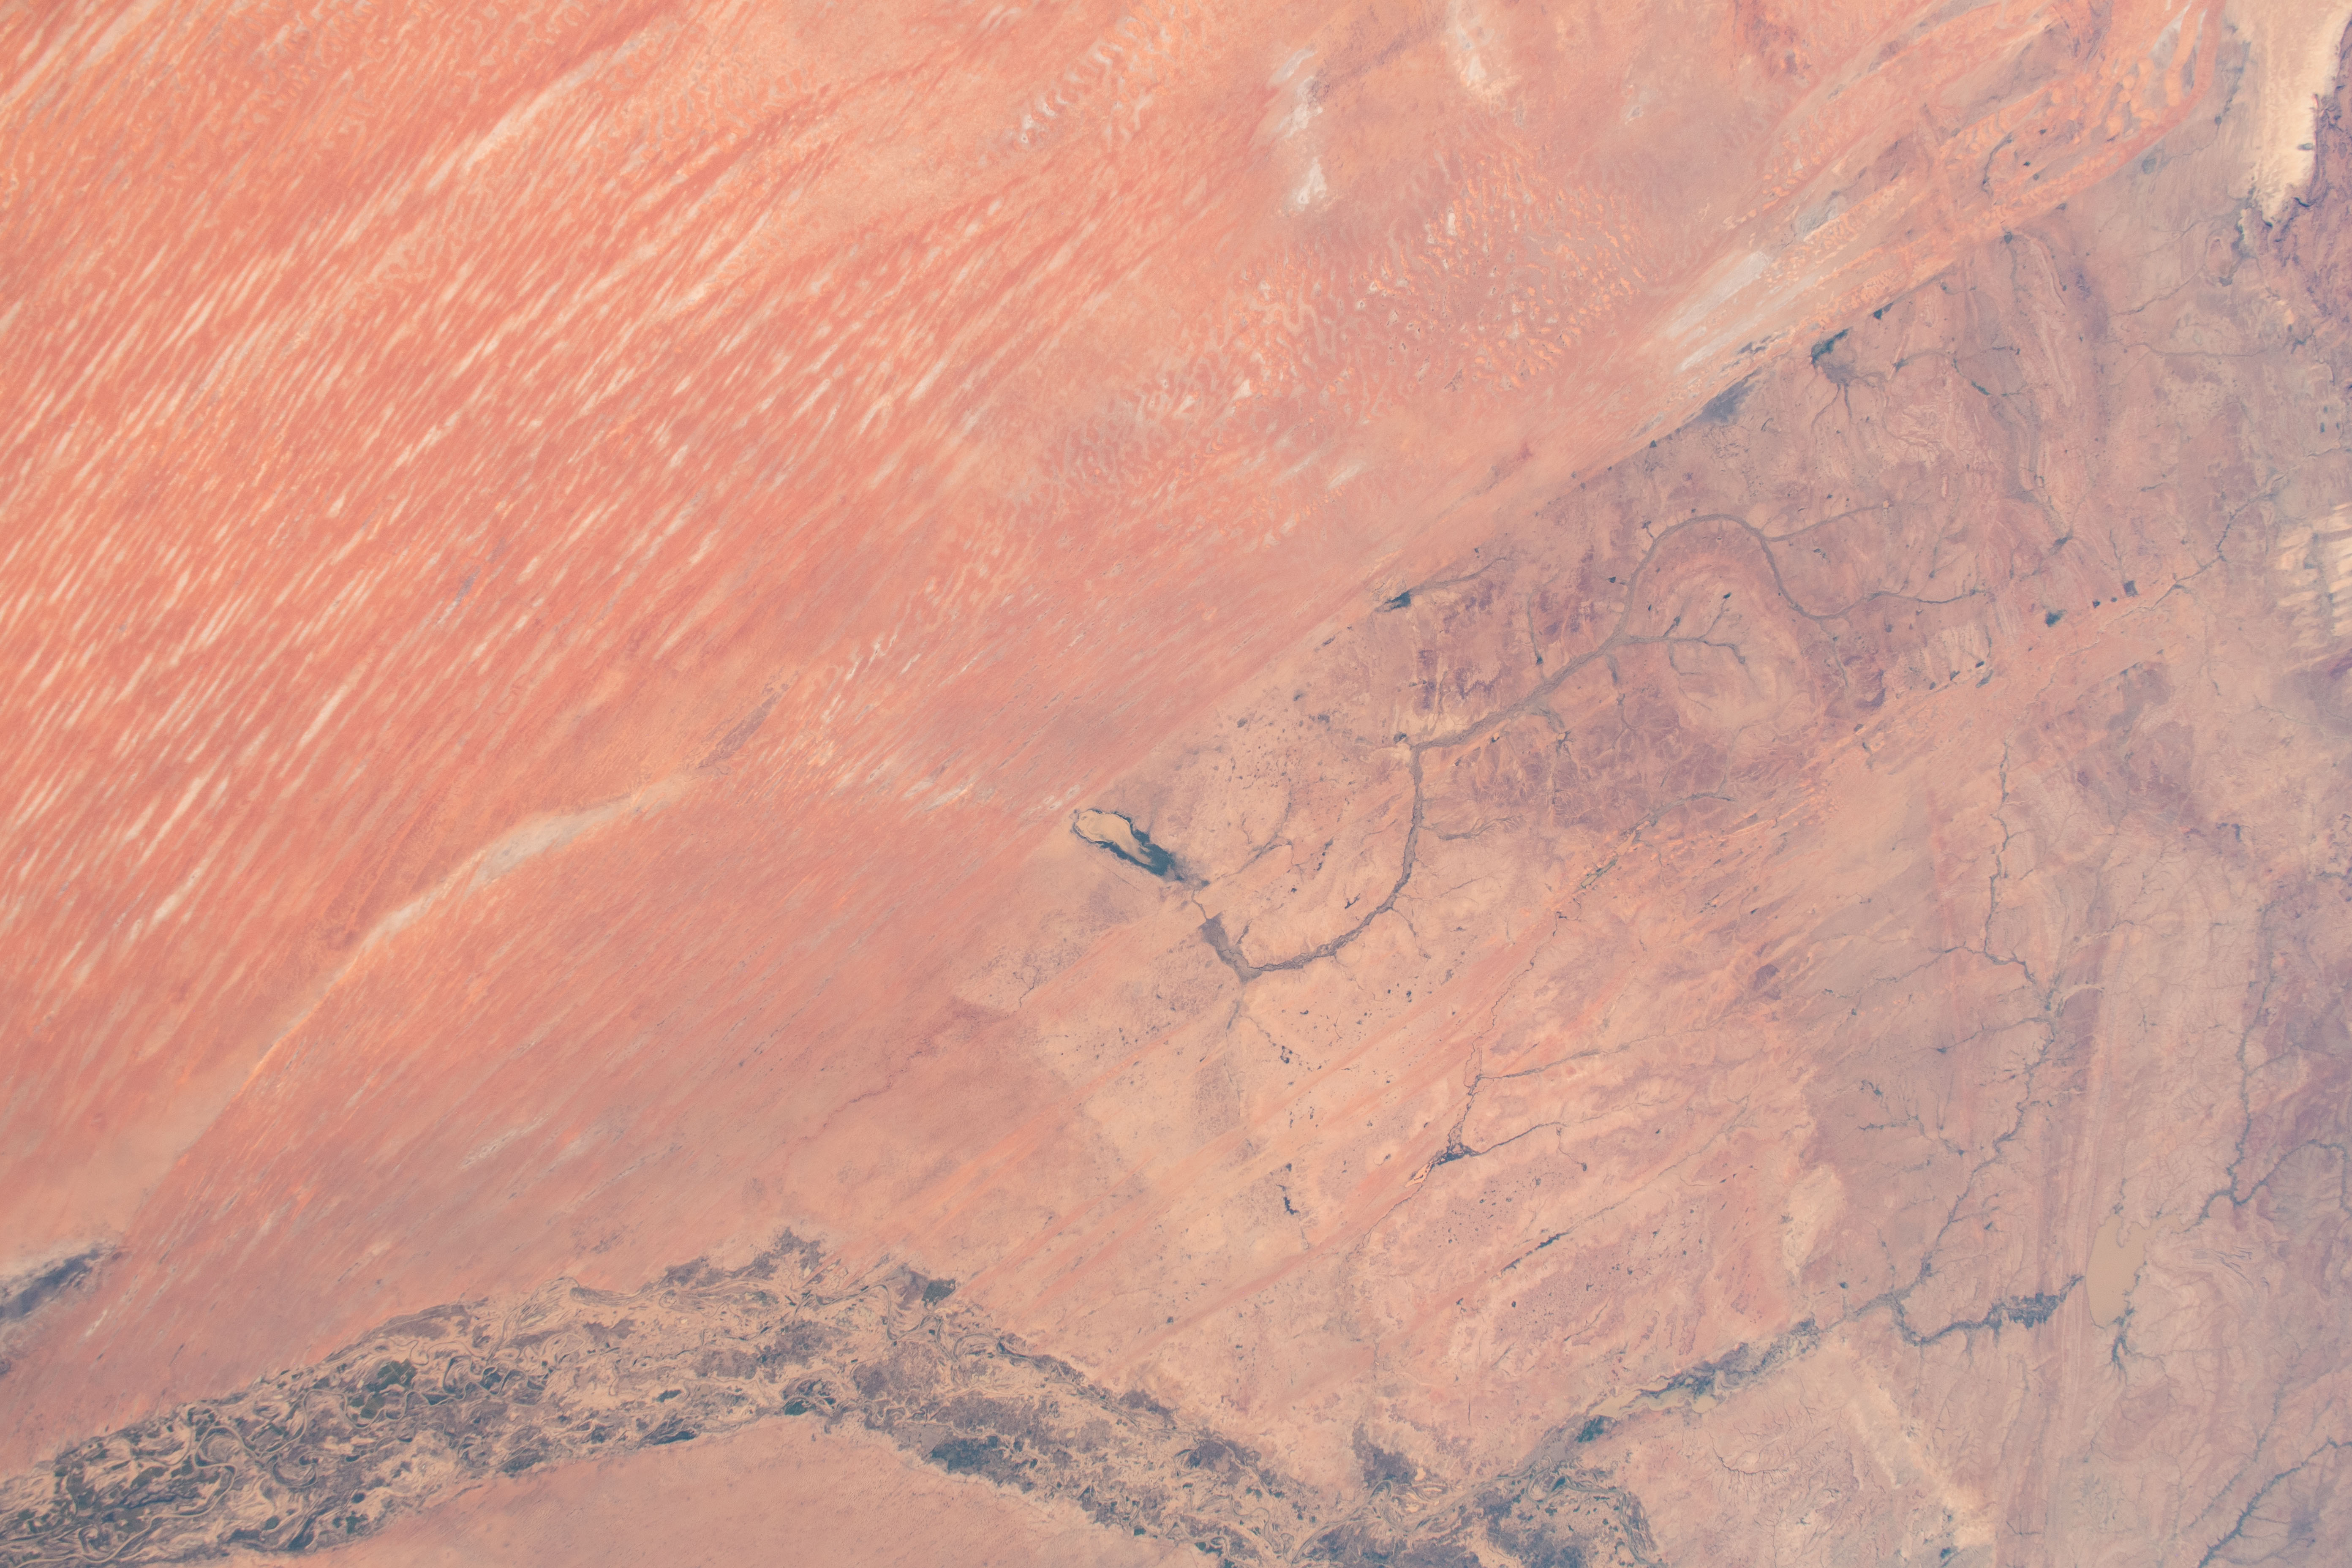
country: MAURITANIA
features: TRARZA DESERT, LAKE ALEG, SENEGAL RIVER
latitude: 17.0
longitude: -14.0
